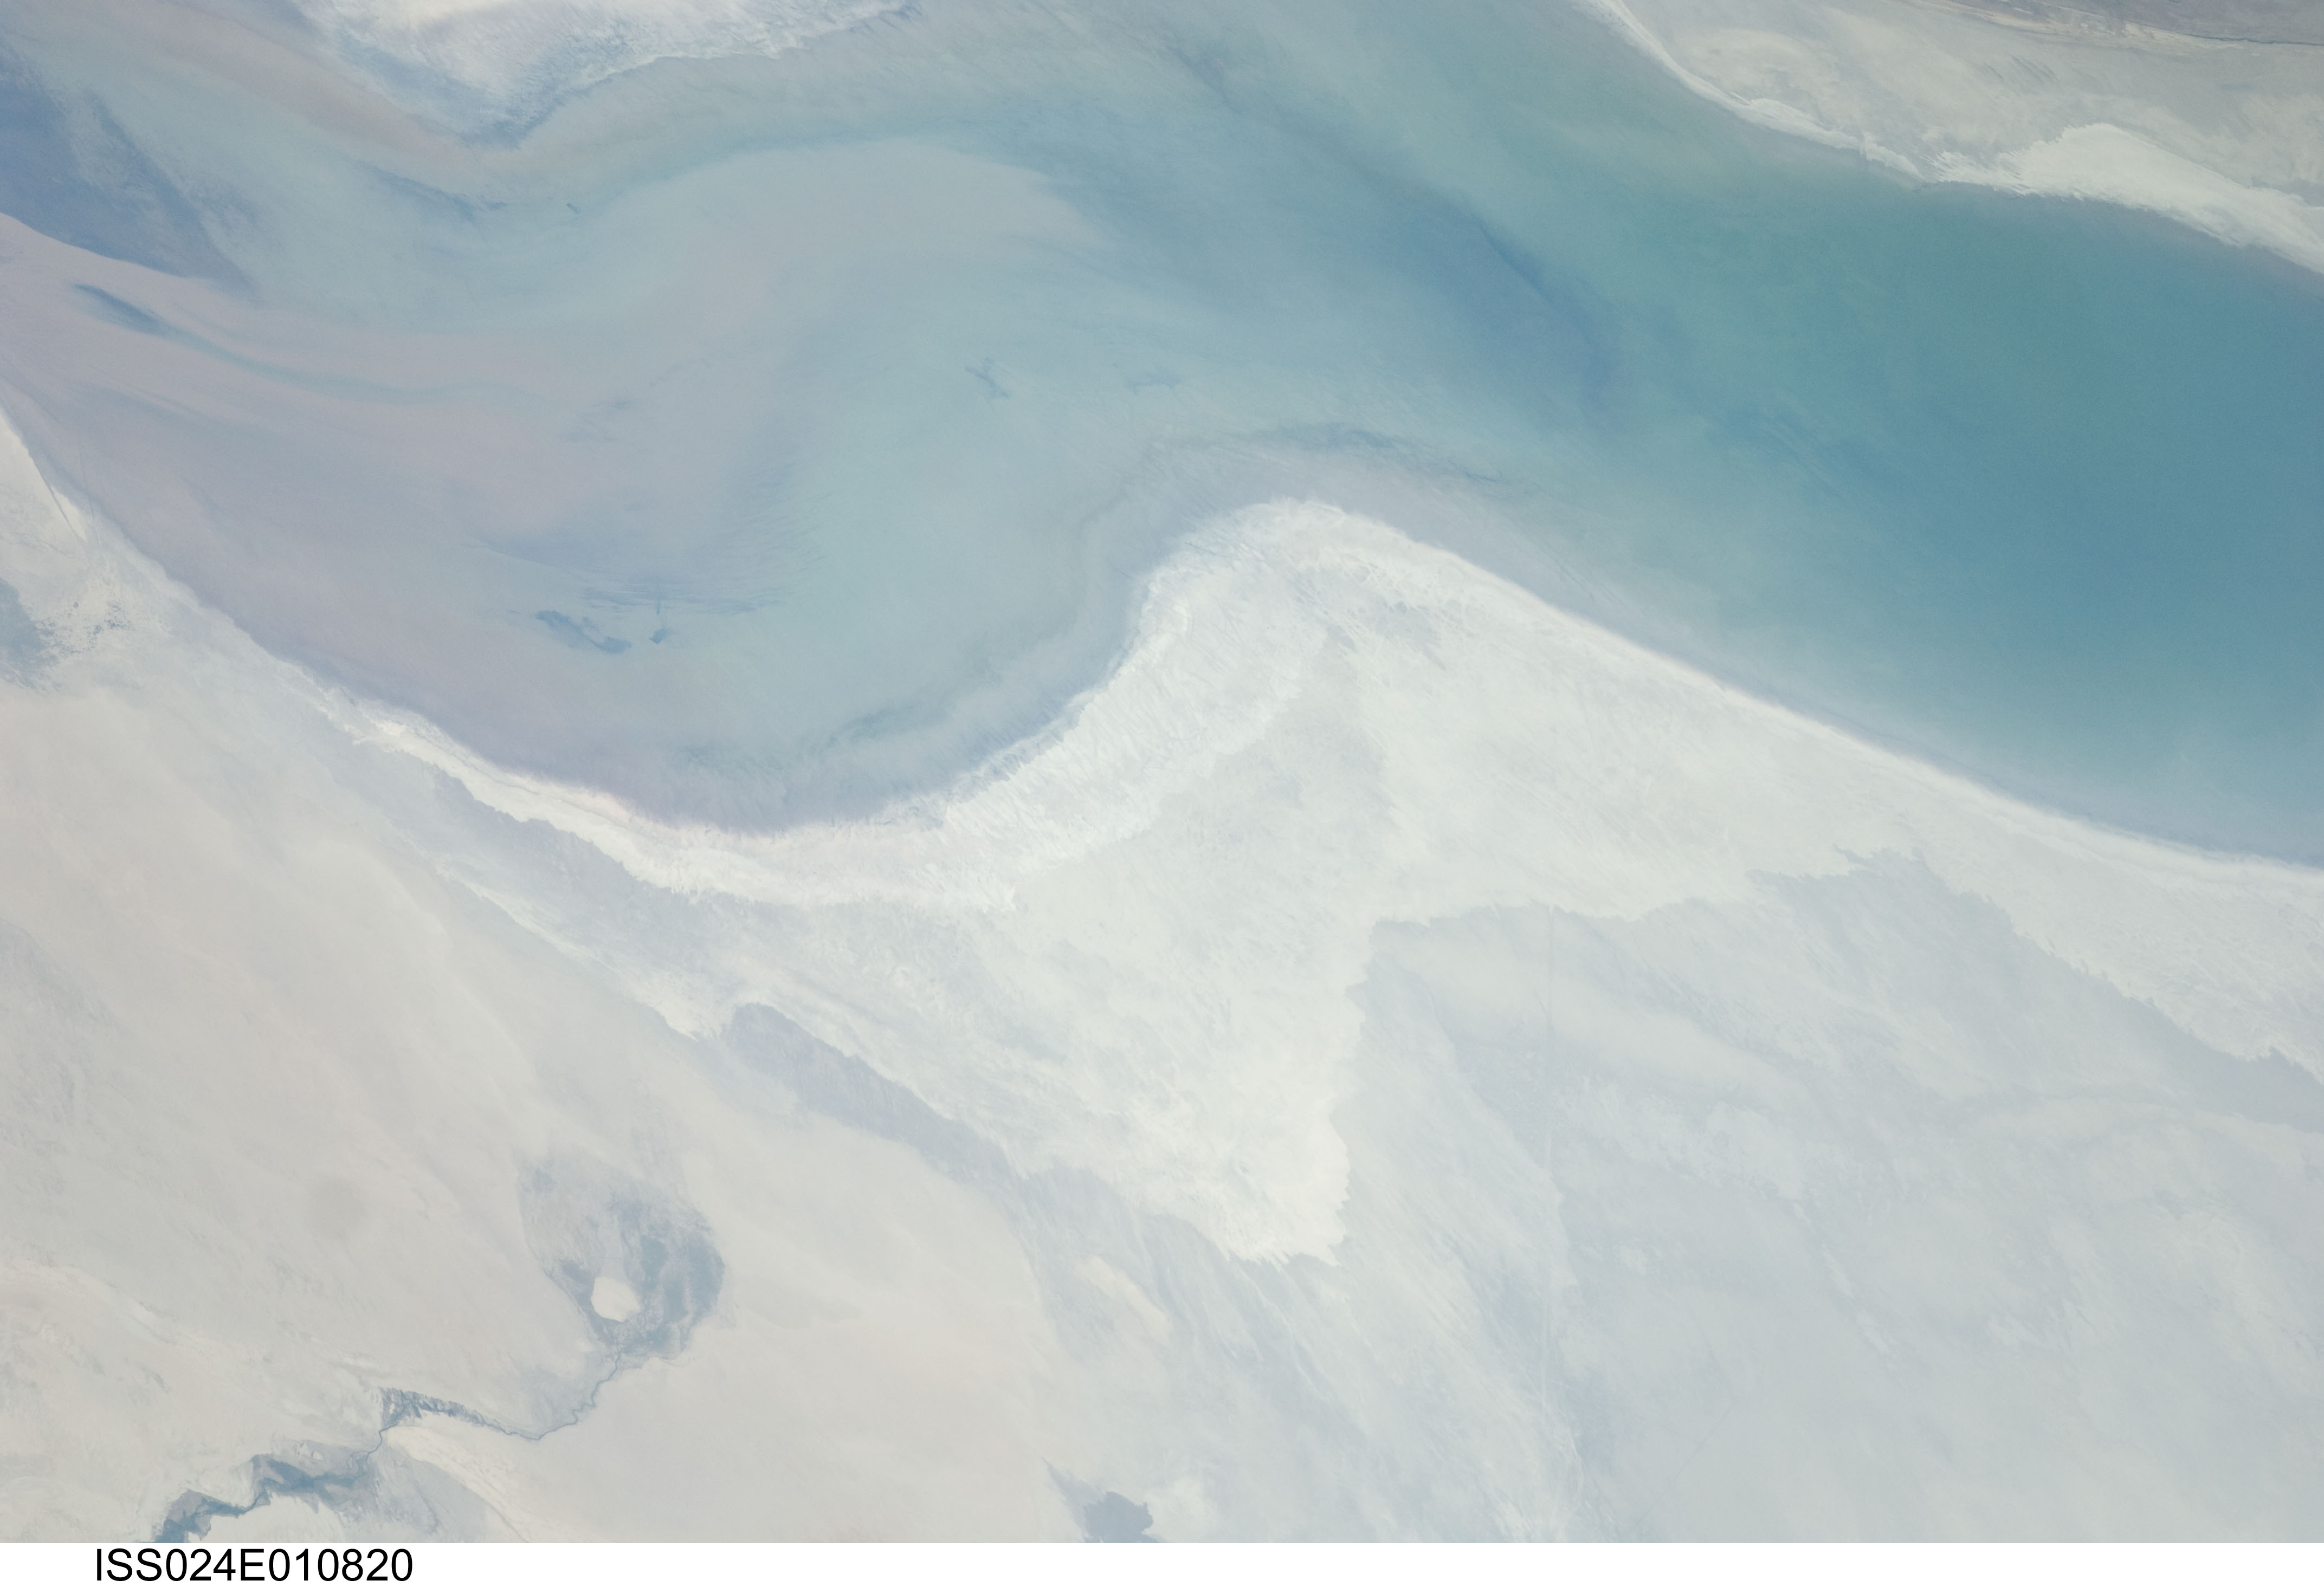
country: UZBEKISTAN
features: DRAINAGE SOUTH OF ARAL SEA
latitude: 44.3
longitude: 60.1
